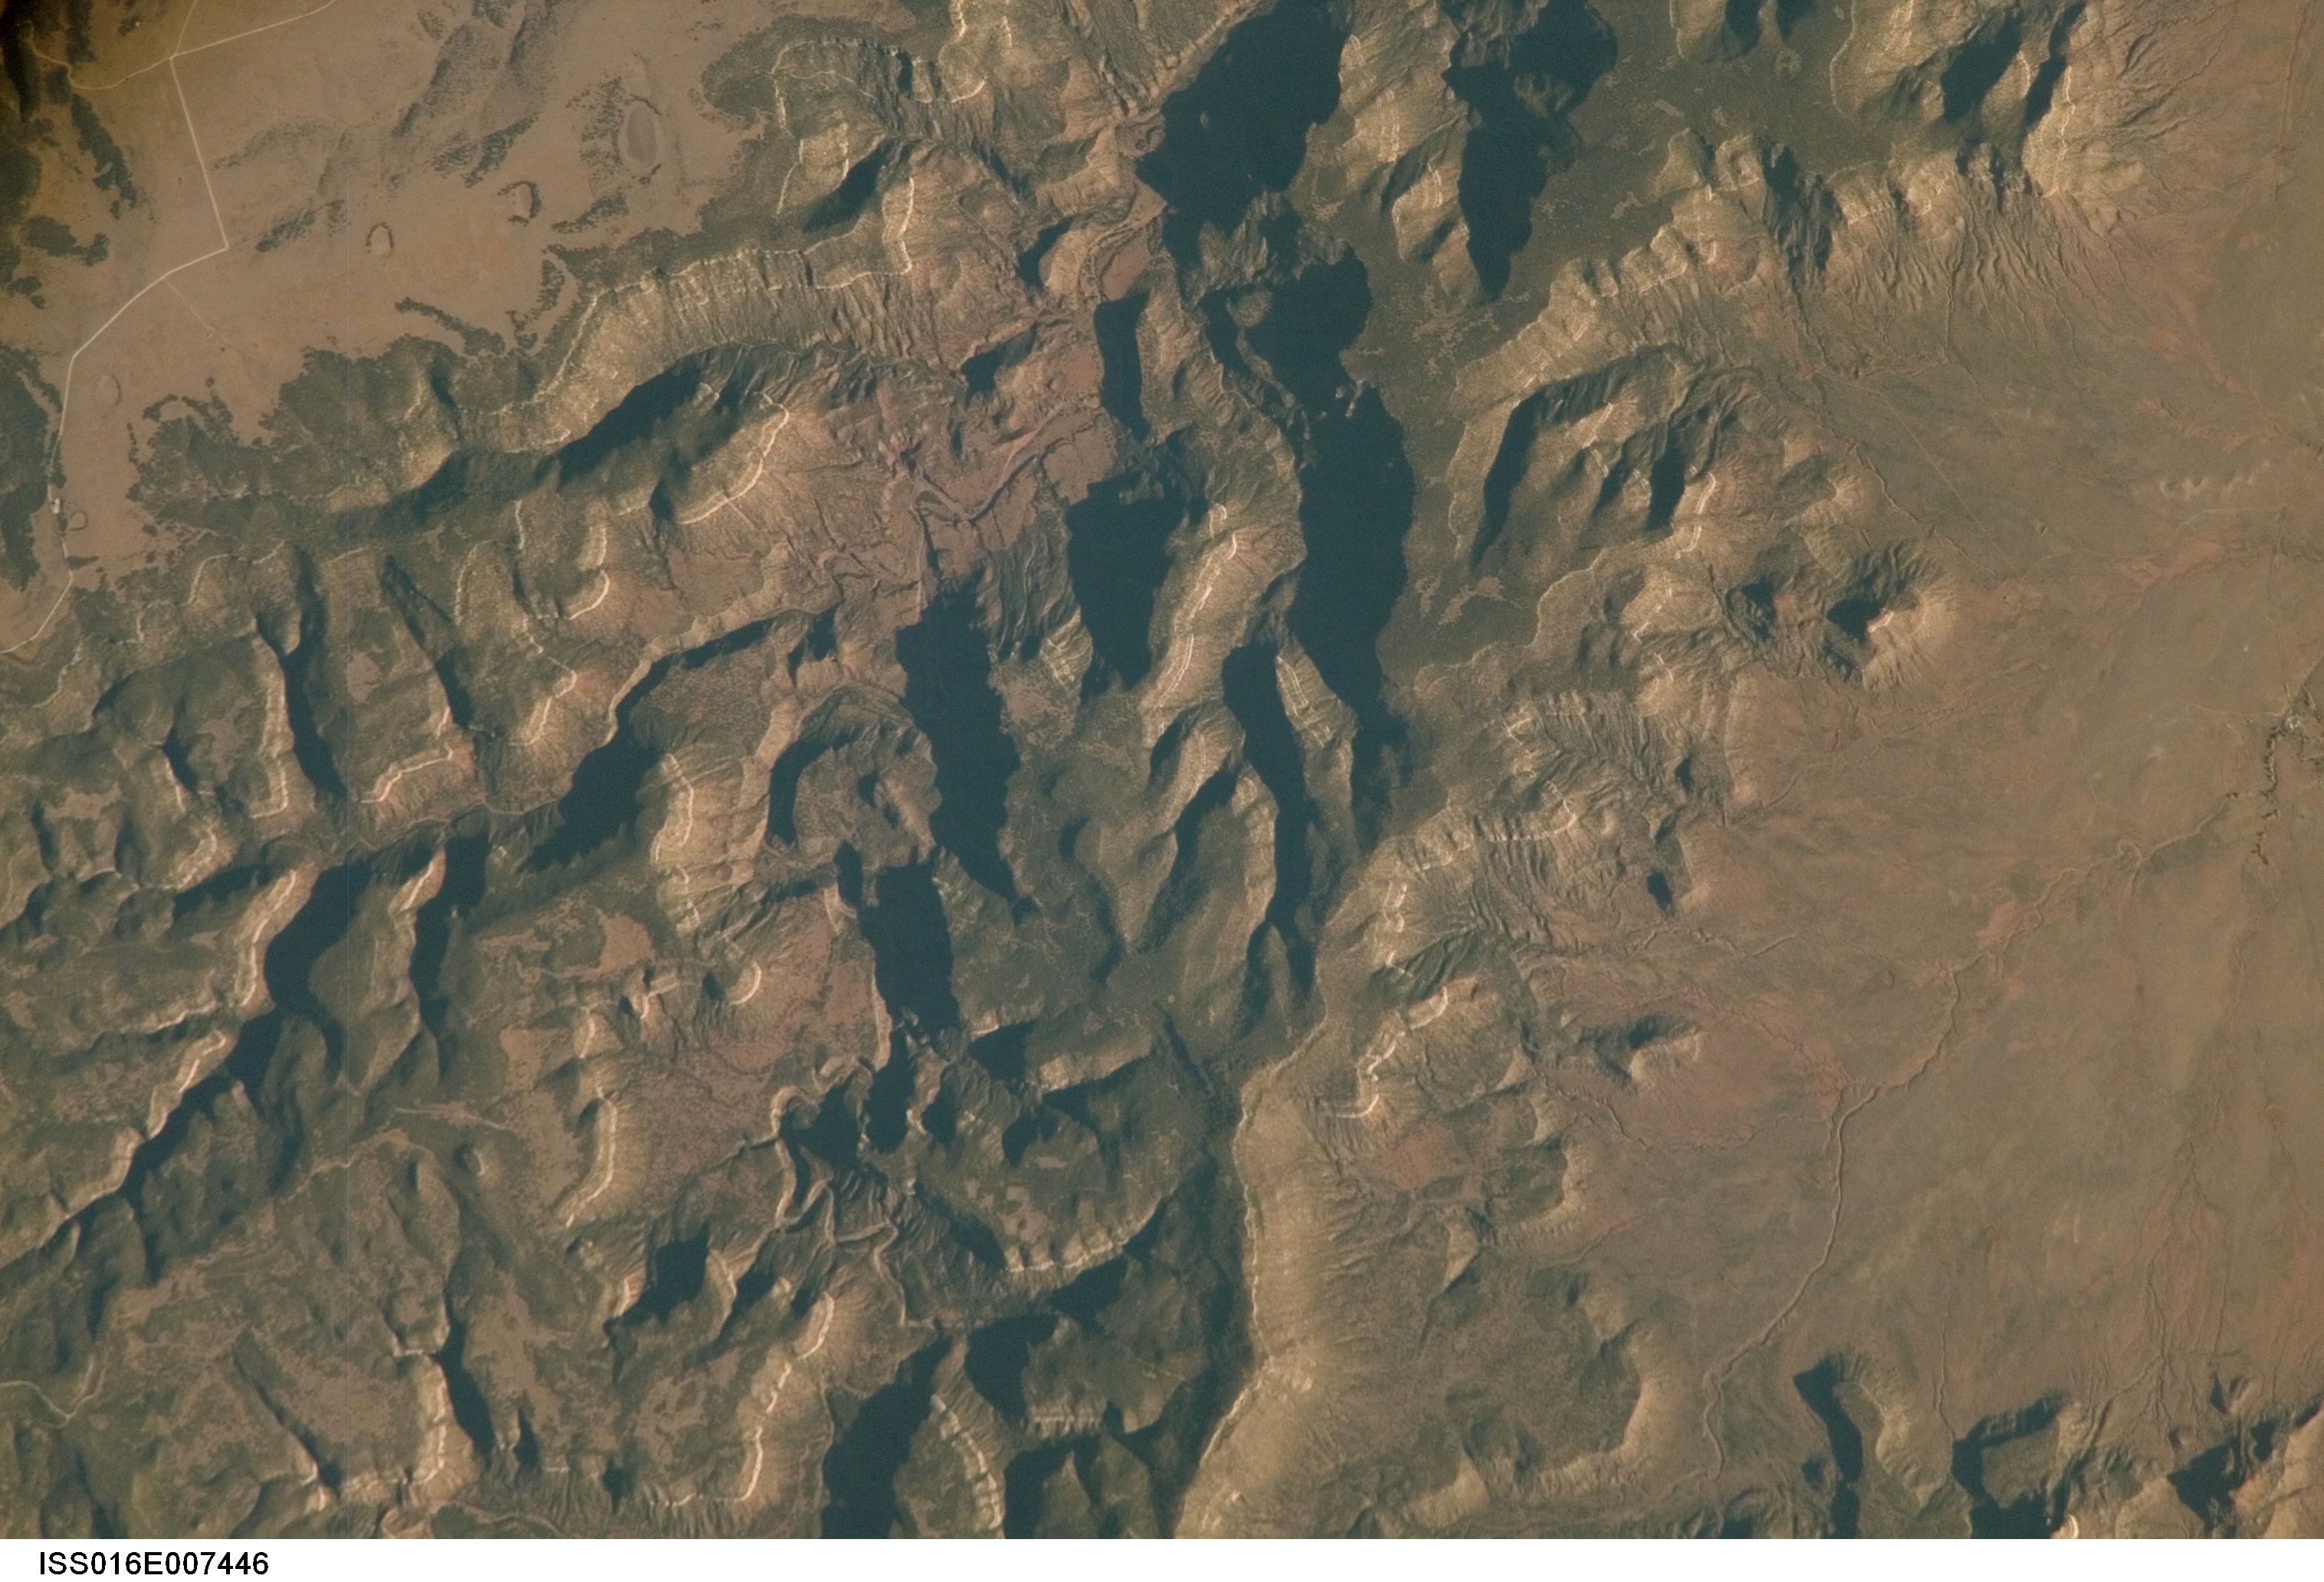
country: USA-NEW MEXICO
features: SPRING CANYON AREA, DESERT
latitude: 35.6
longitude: -104.5
